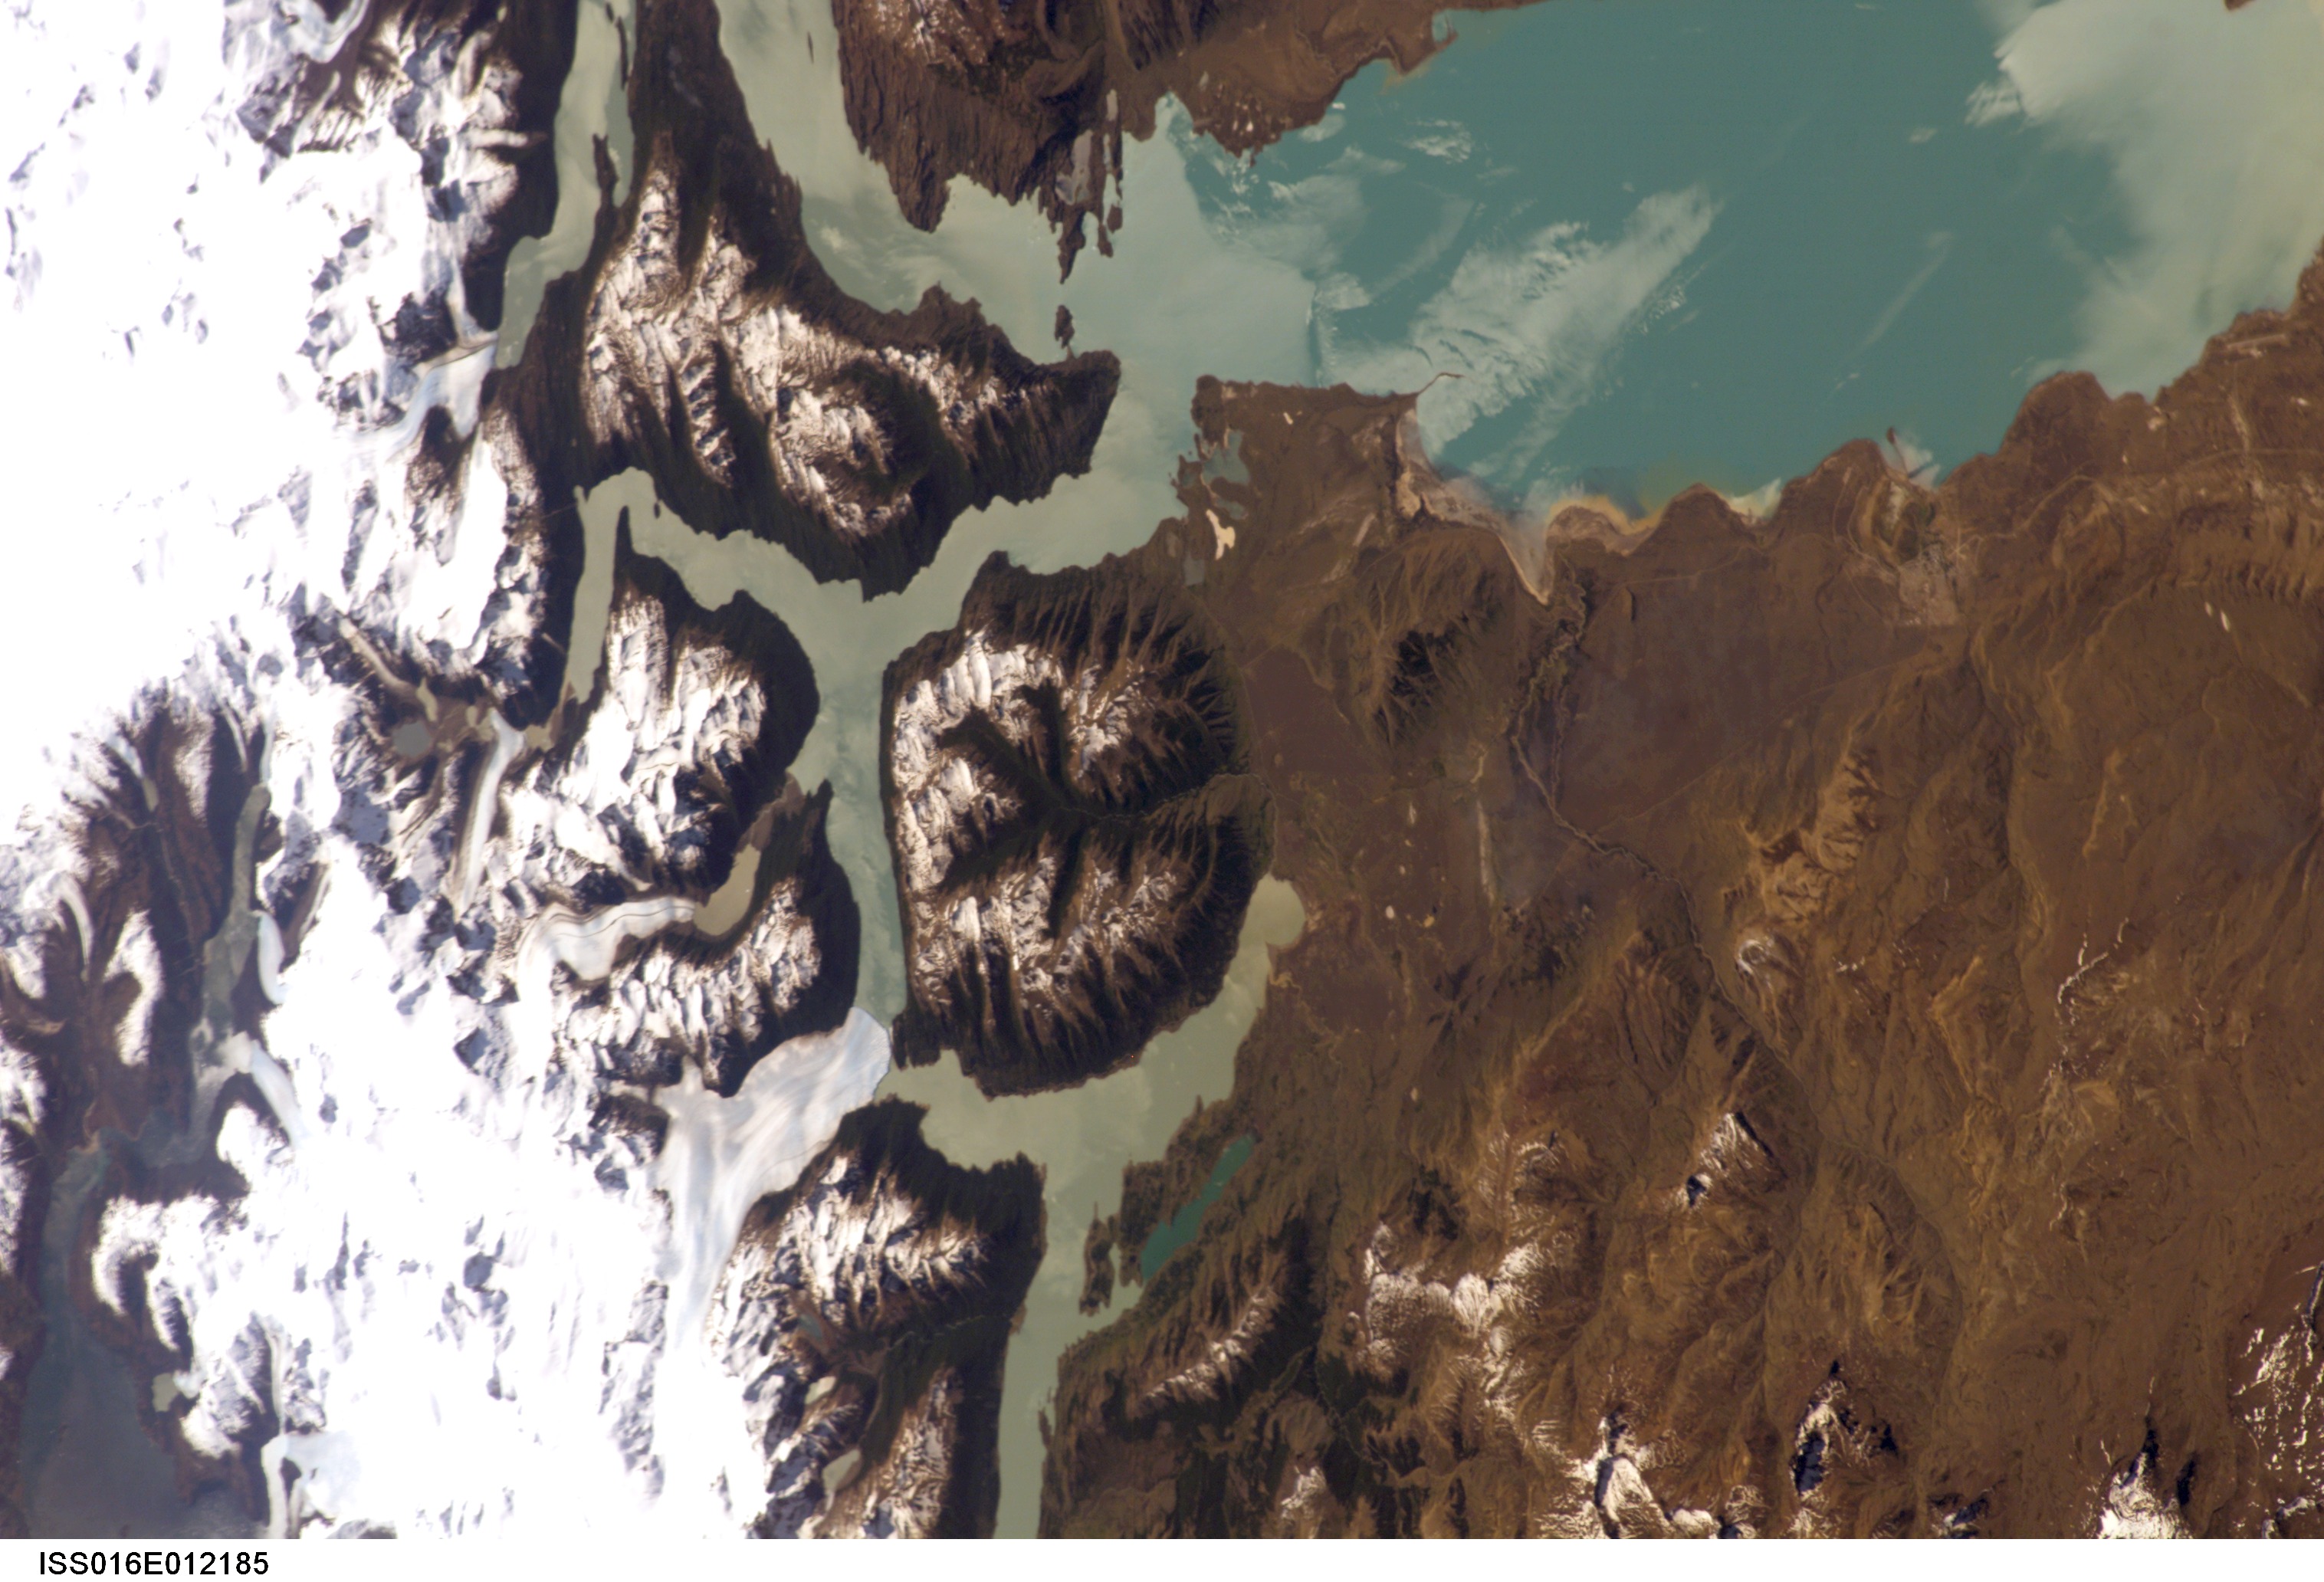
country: ARGENTINA
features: ARGENTINO L., ANDES MTS.
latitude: -50.5
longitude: -73.0
